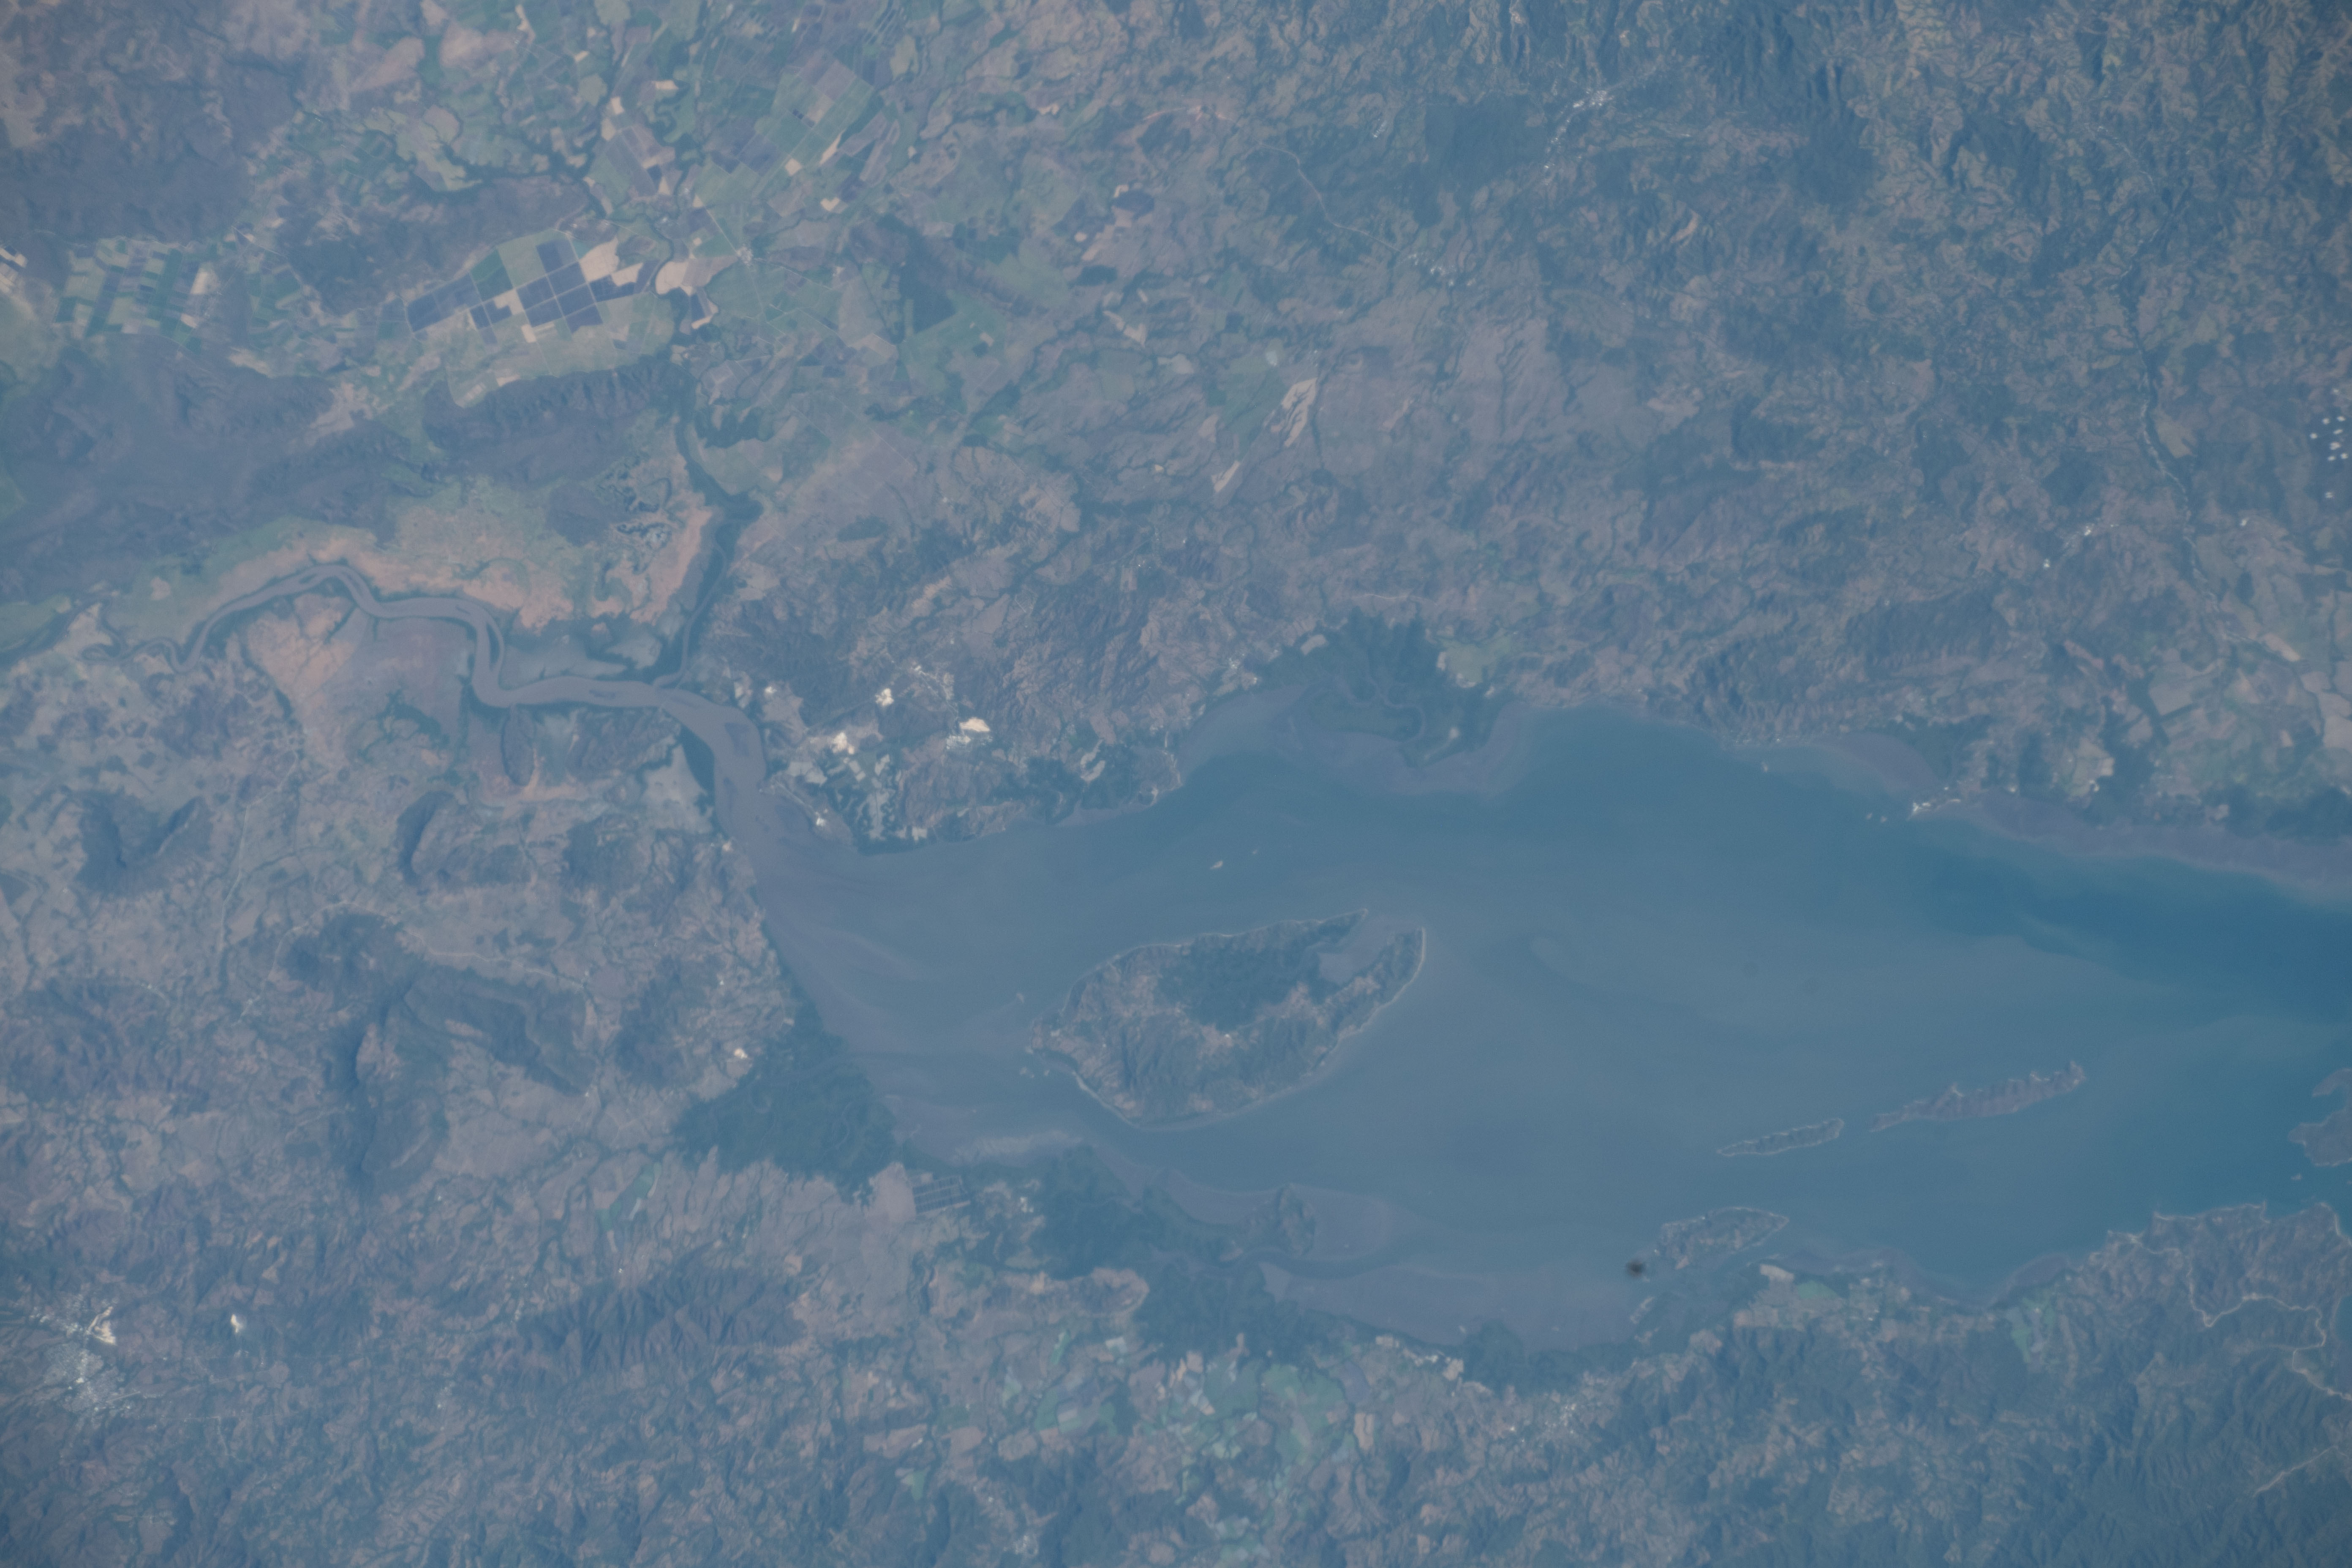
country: COSTA RICA
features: LEPANTO, GOLFO DE NICOYA, PUERTO THIEL
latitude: 10.1
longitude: -85.2
